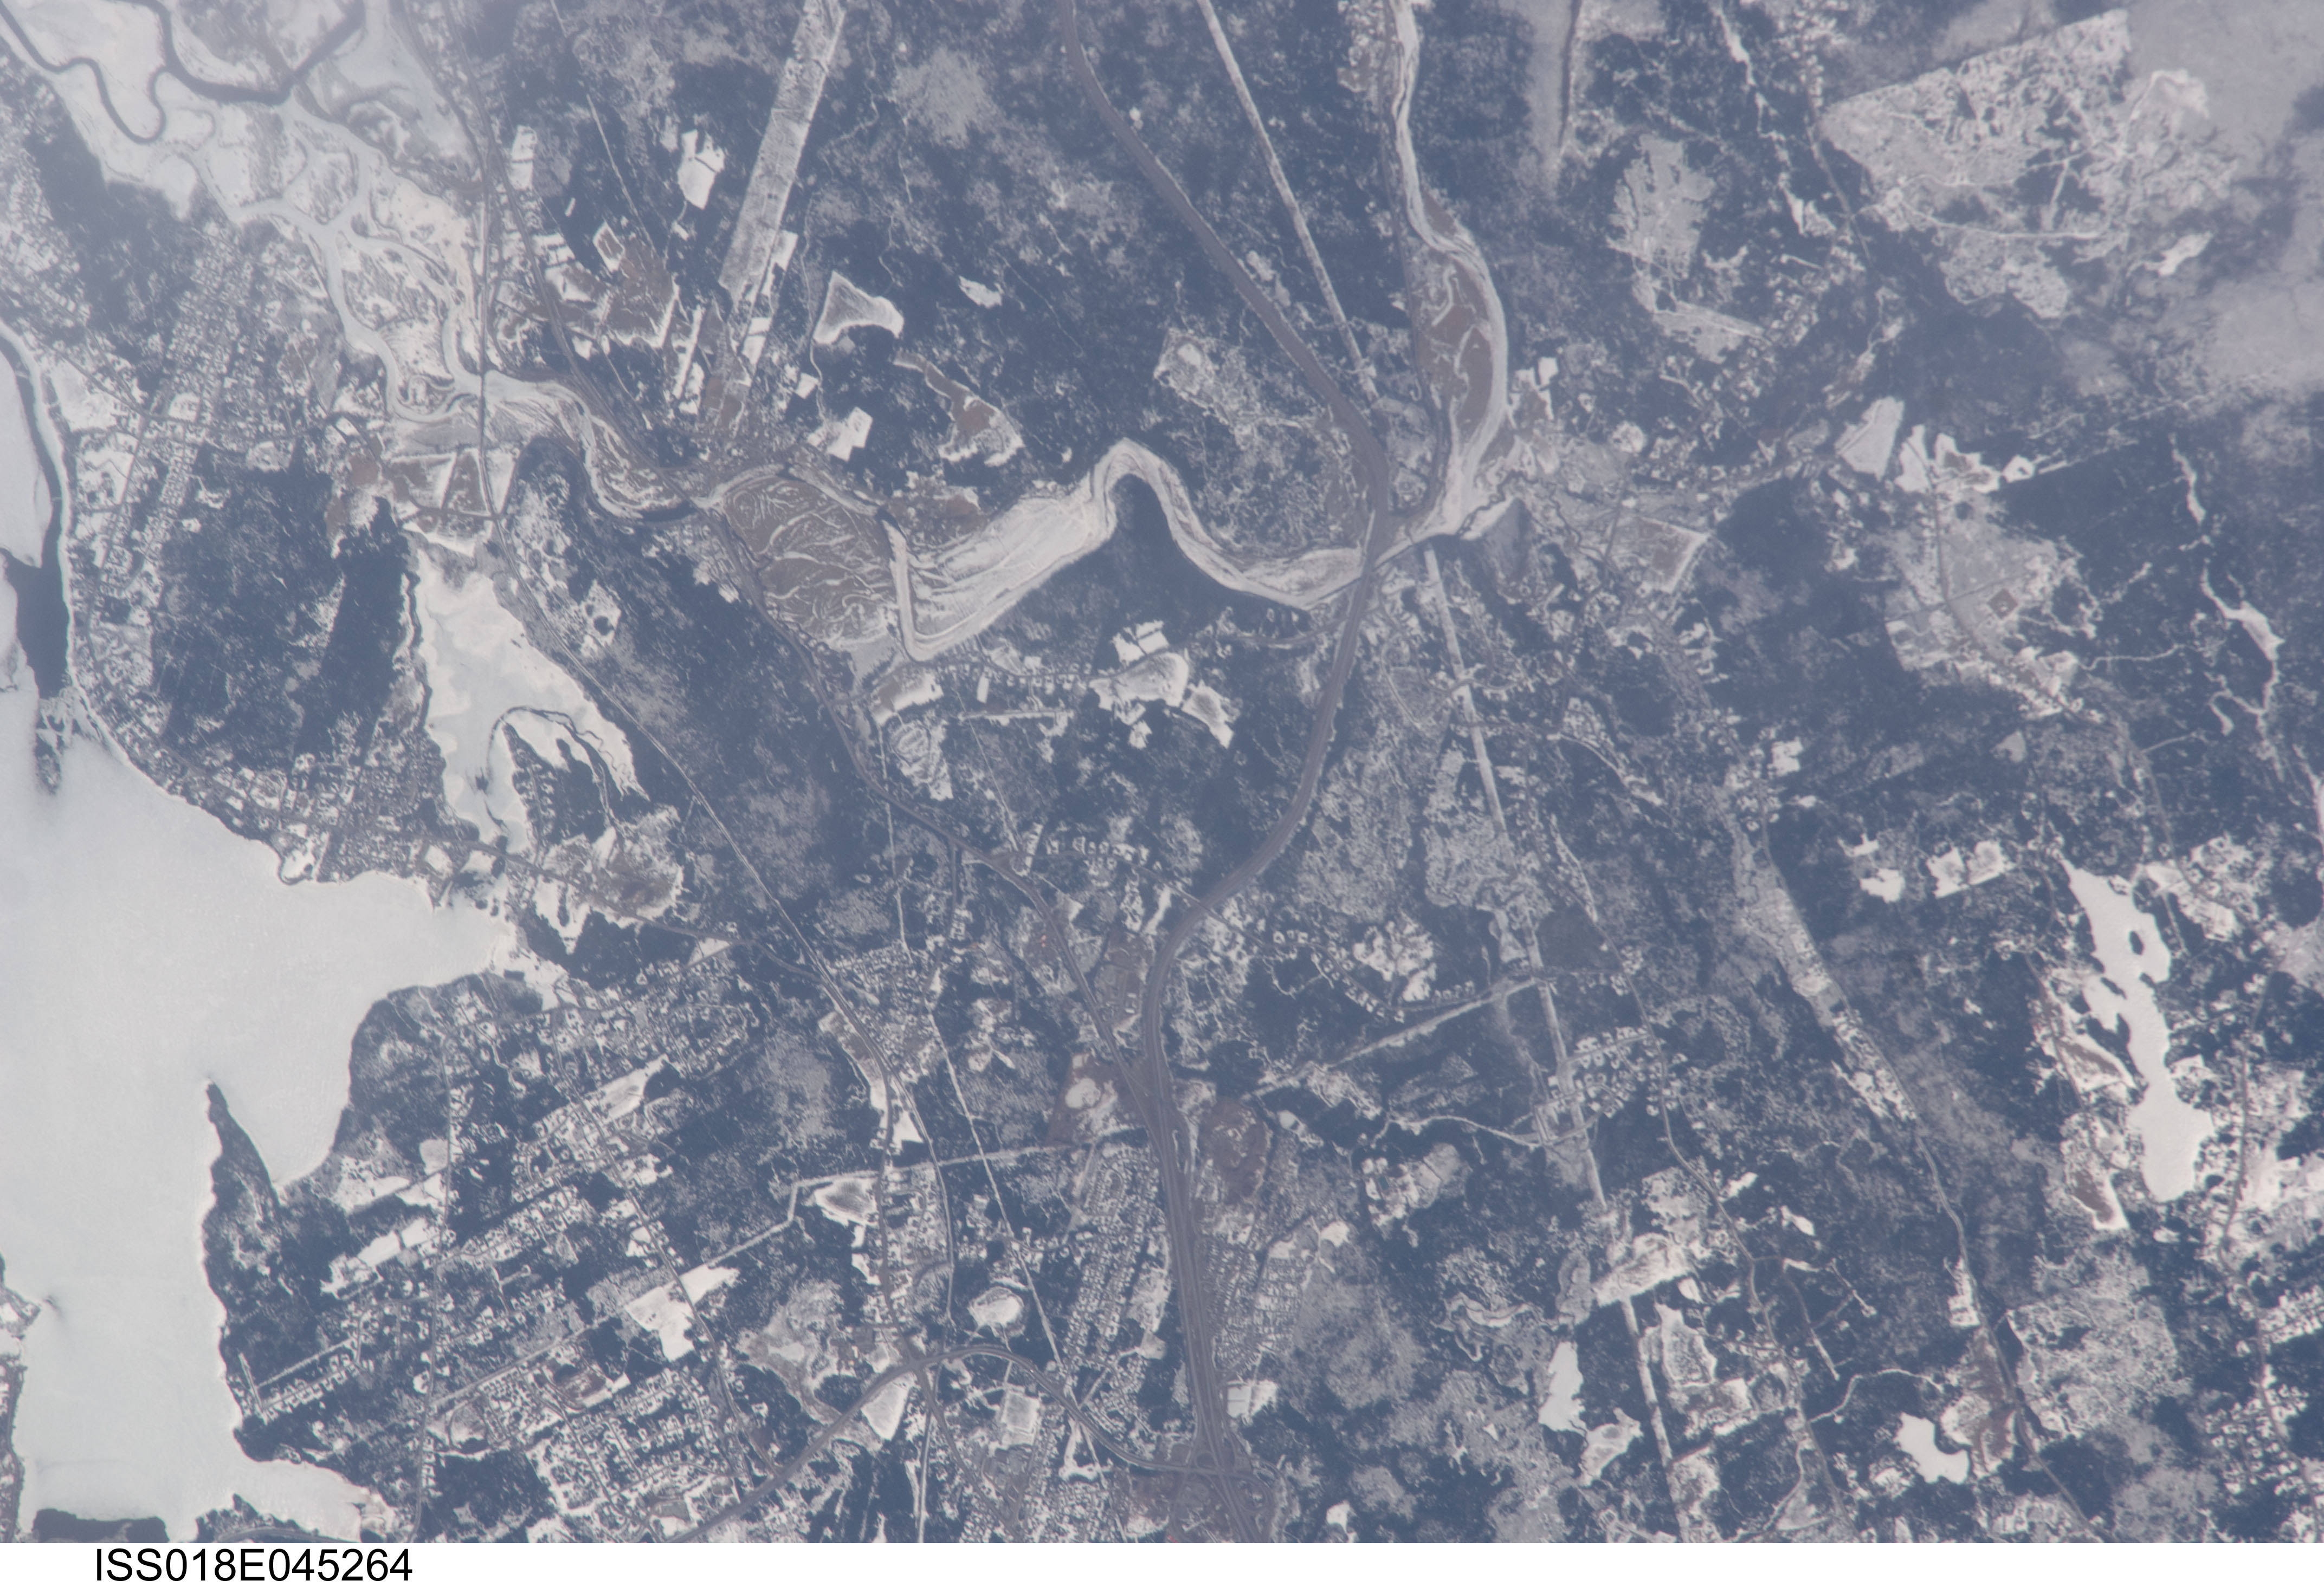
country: CANADA-NB
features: KENNEBECASIS R., QUISPAMSIS, SNOW
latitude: 45.4
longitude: -65.9
